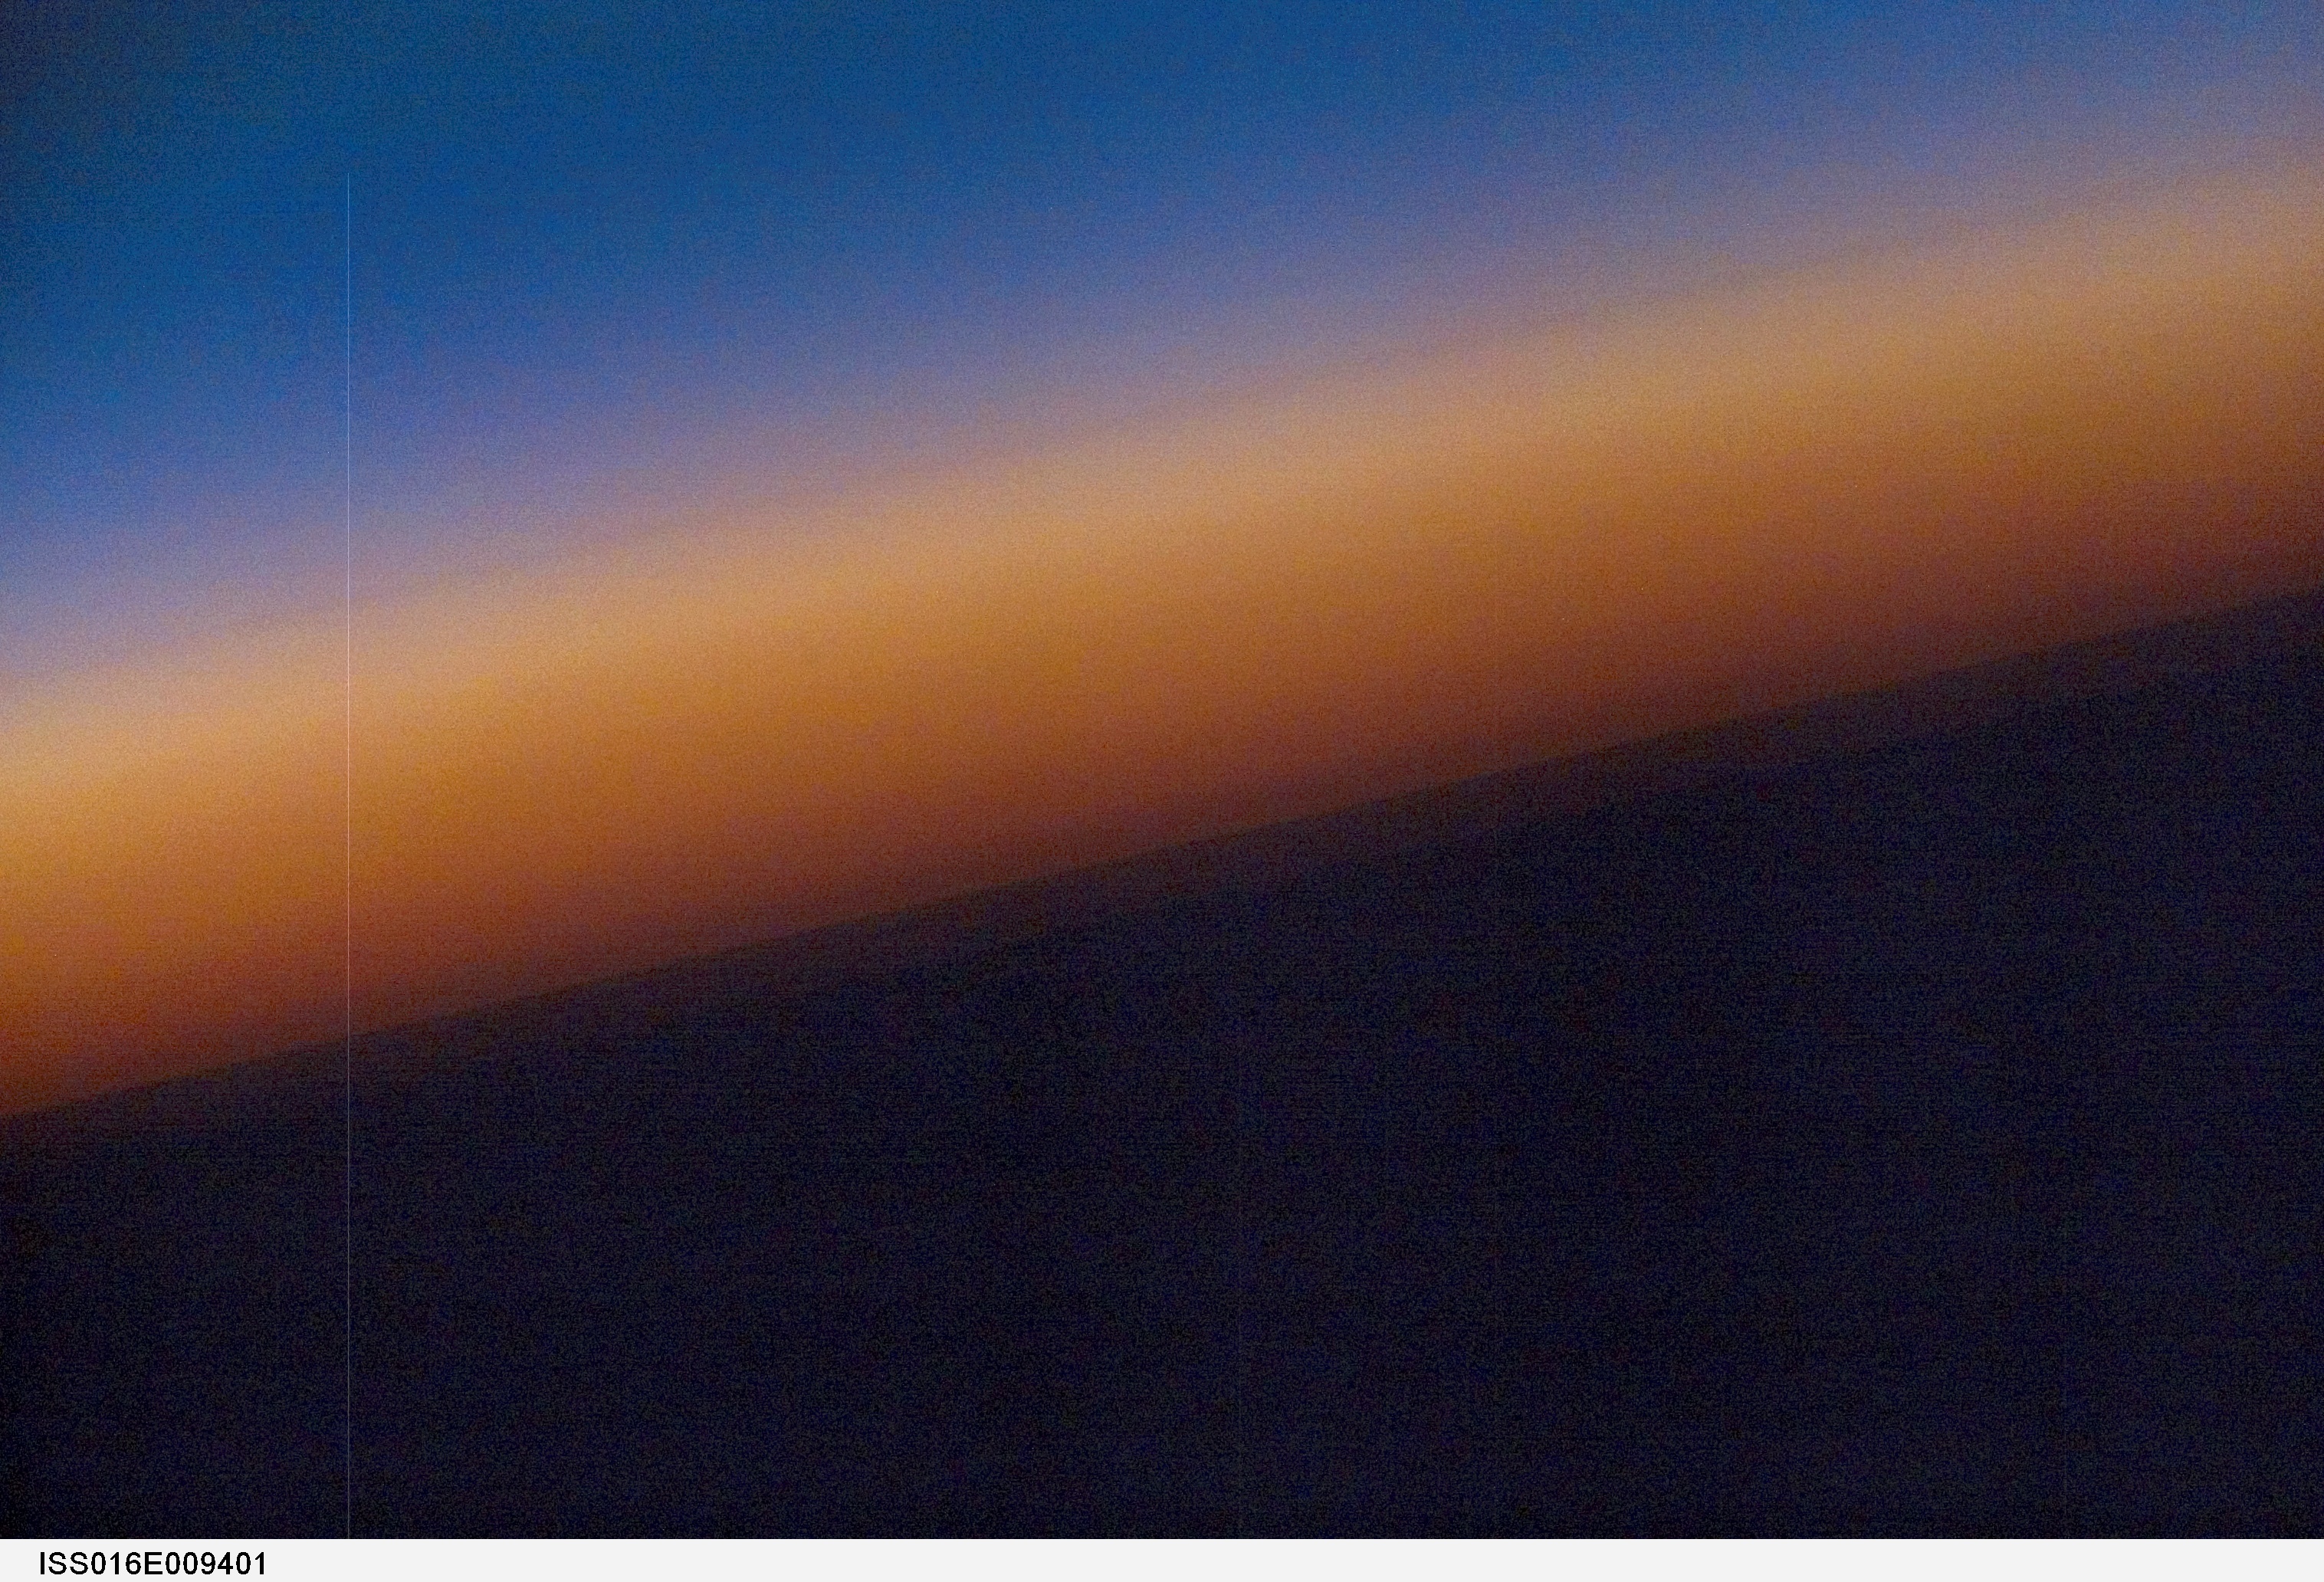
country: PACIFIC OCEAN
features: ATMOSPHERIC LIMB, DAWN
